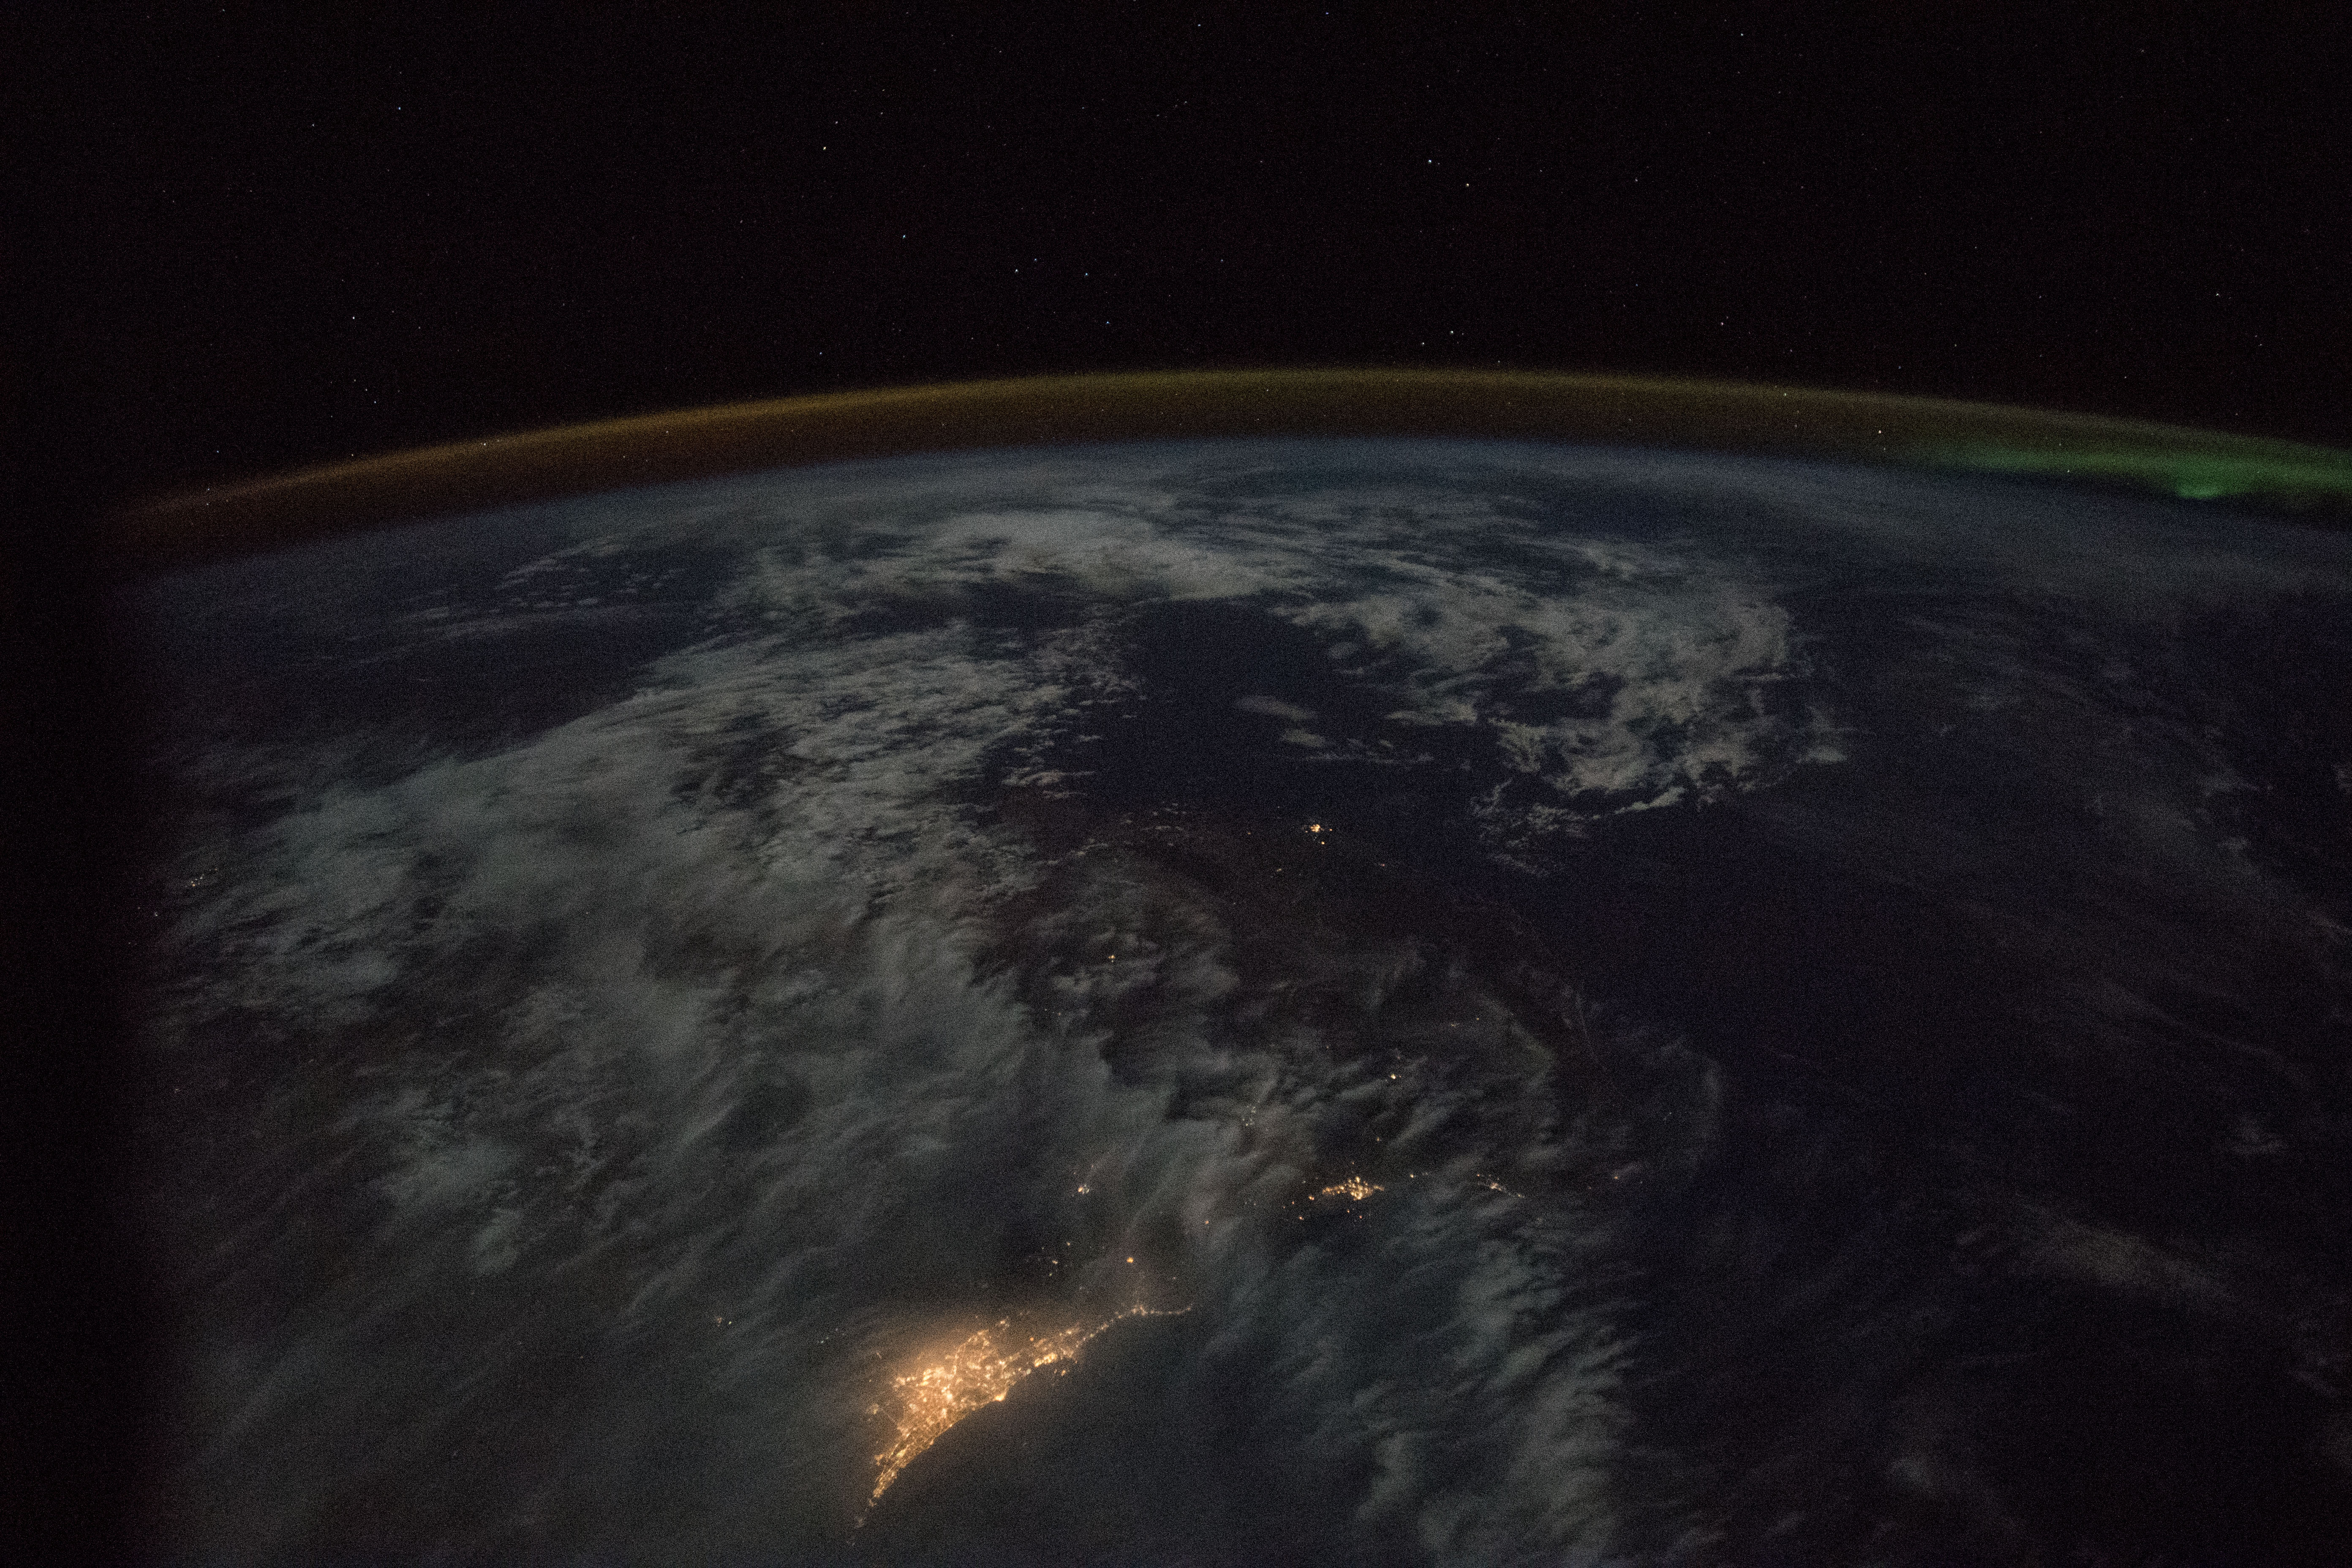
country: AUSTRALIA-WA
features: PERTH, AURORA, DARK EARTHOBS
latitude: -34.5
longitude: 119.5
